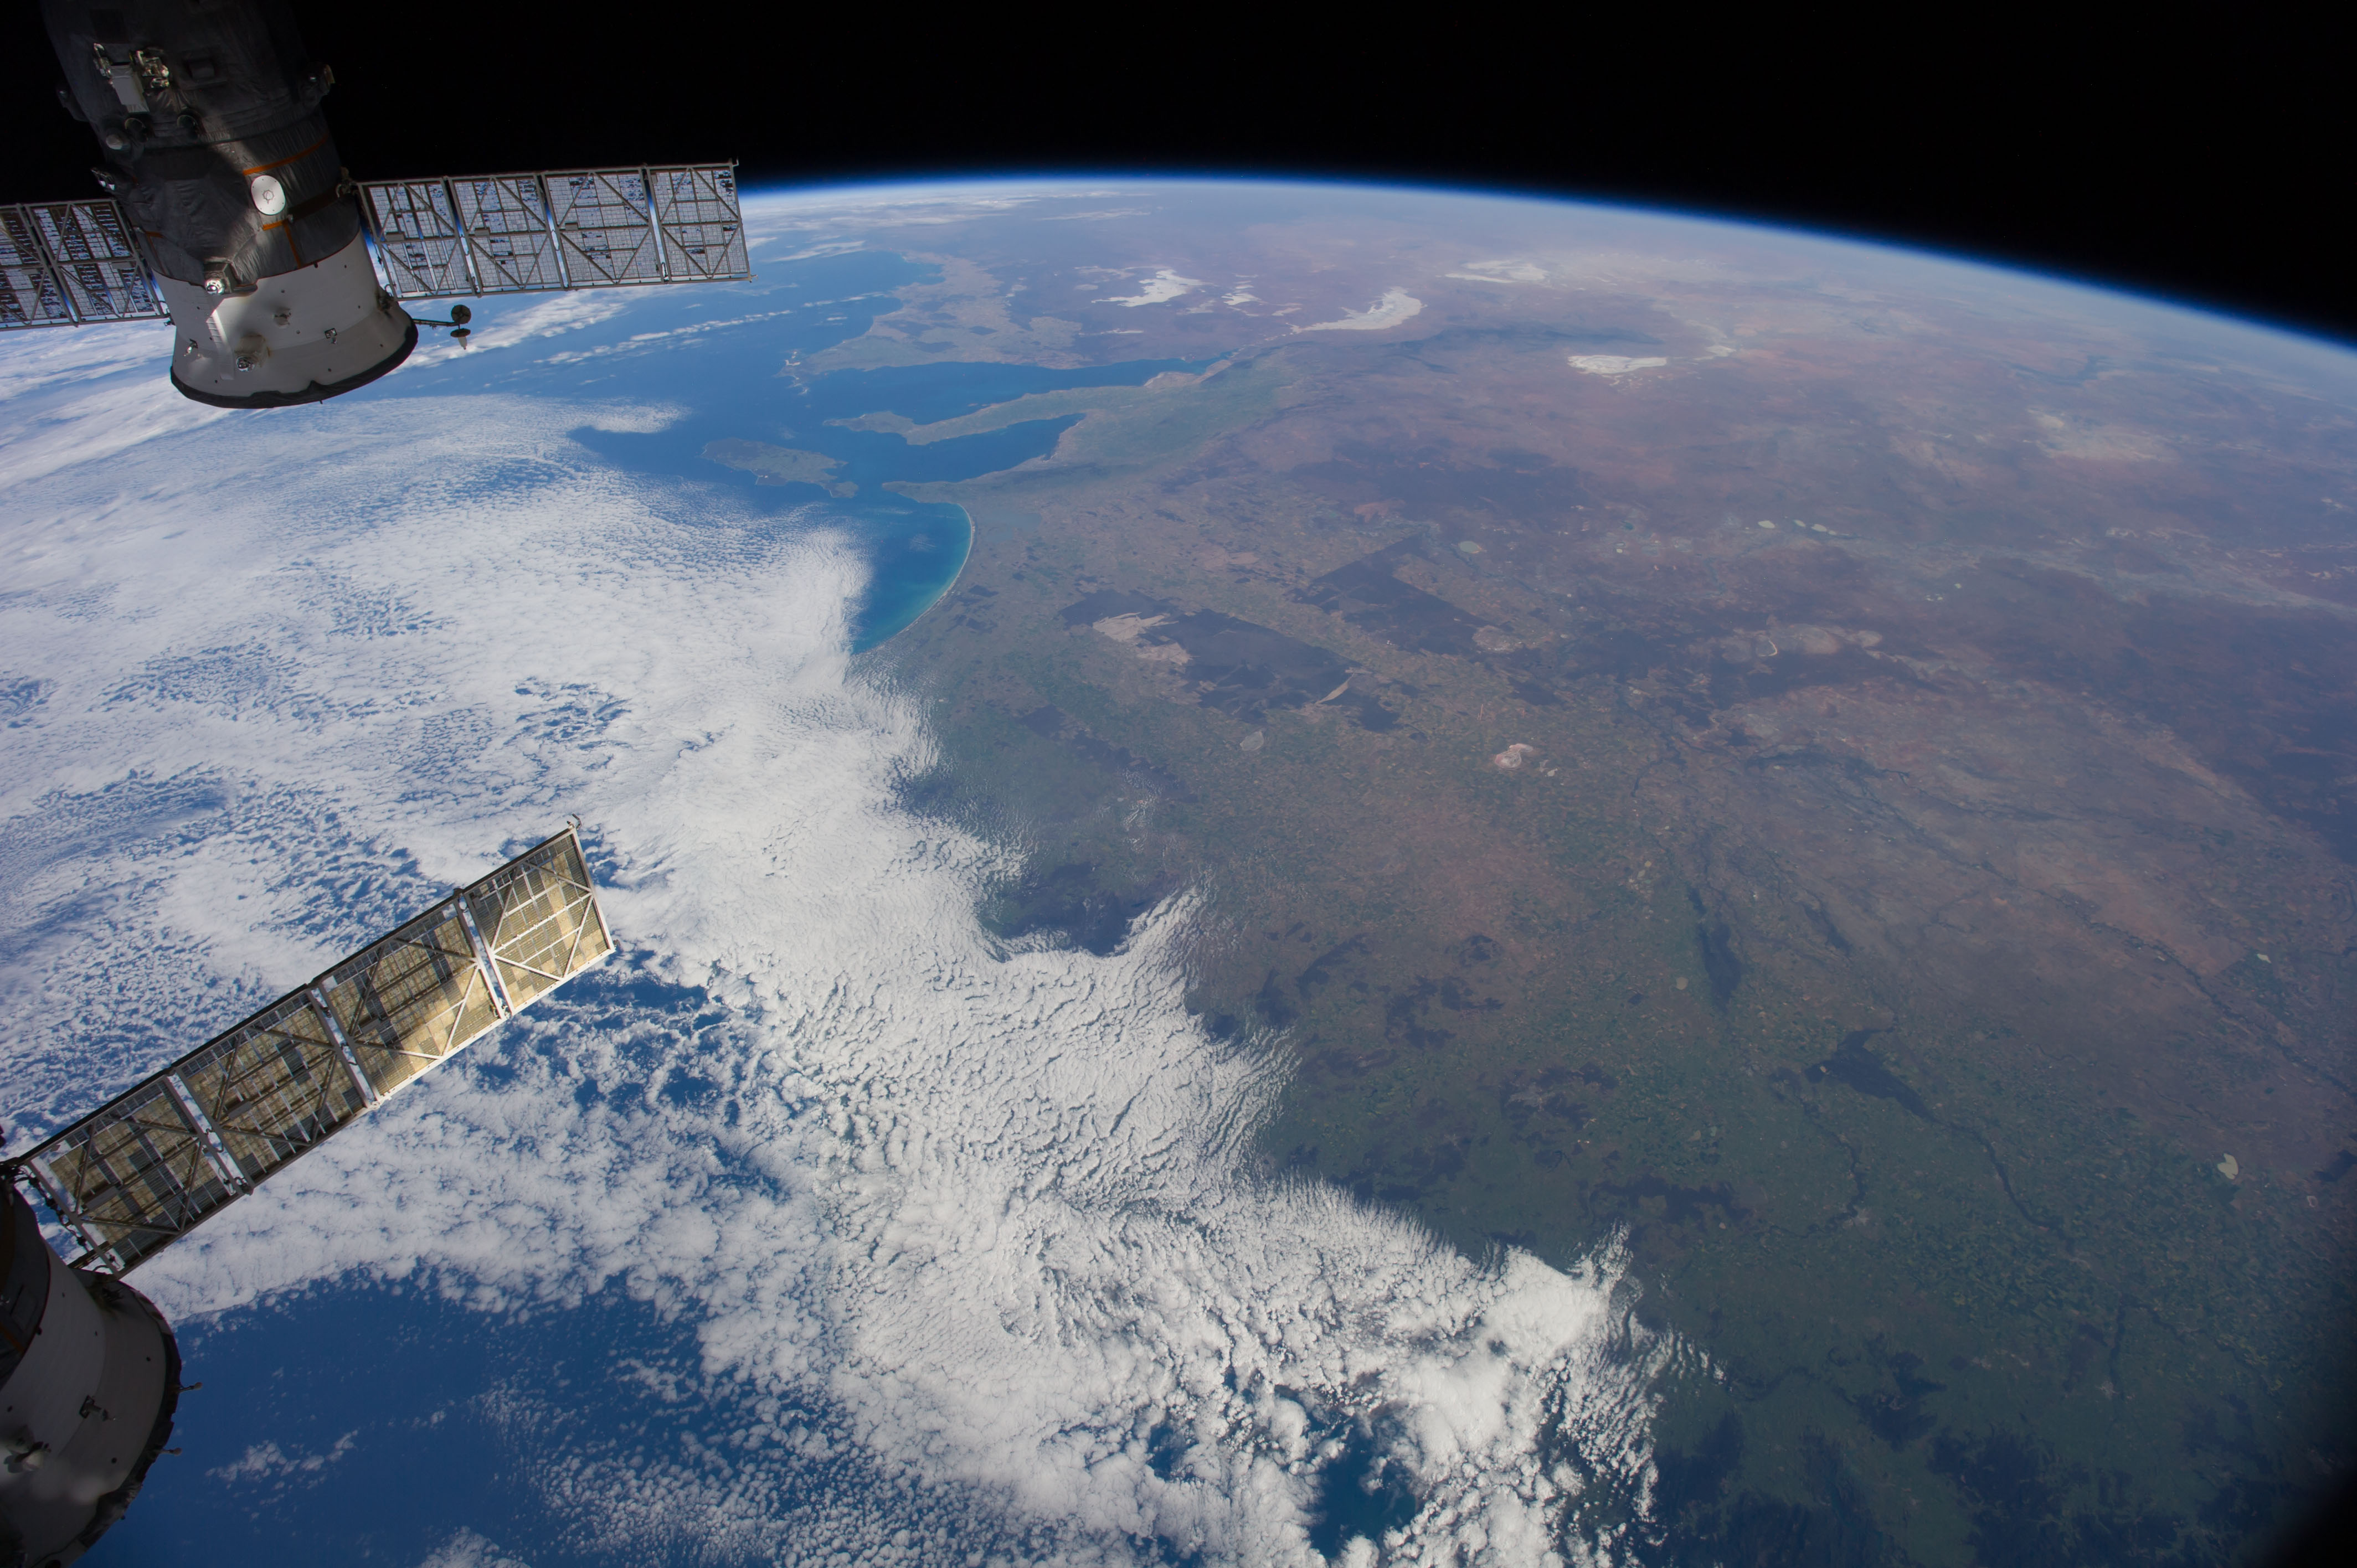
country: AUSTRALIA-V
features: MURRAY R., G. ST VINCENT, SPENCER G., KANGAROO I., L. TORRENS, L. FROME, STRZELECKI DES., FLINDERS RA., L. HINDMARSH, INDIAN O.
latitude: -36.5
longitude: 142.0
